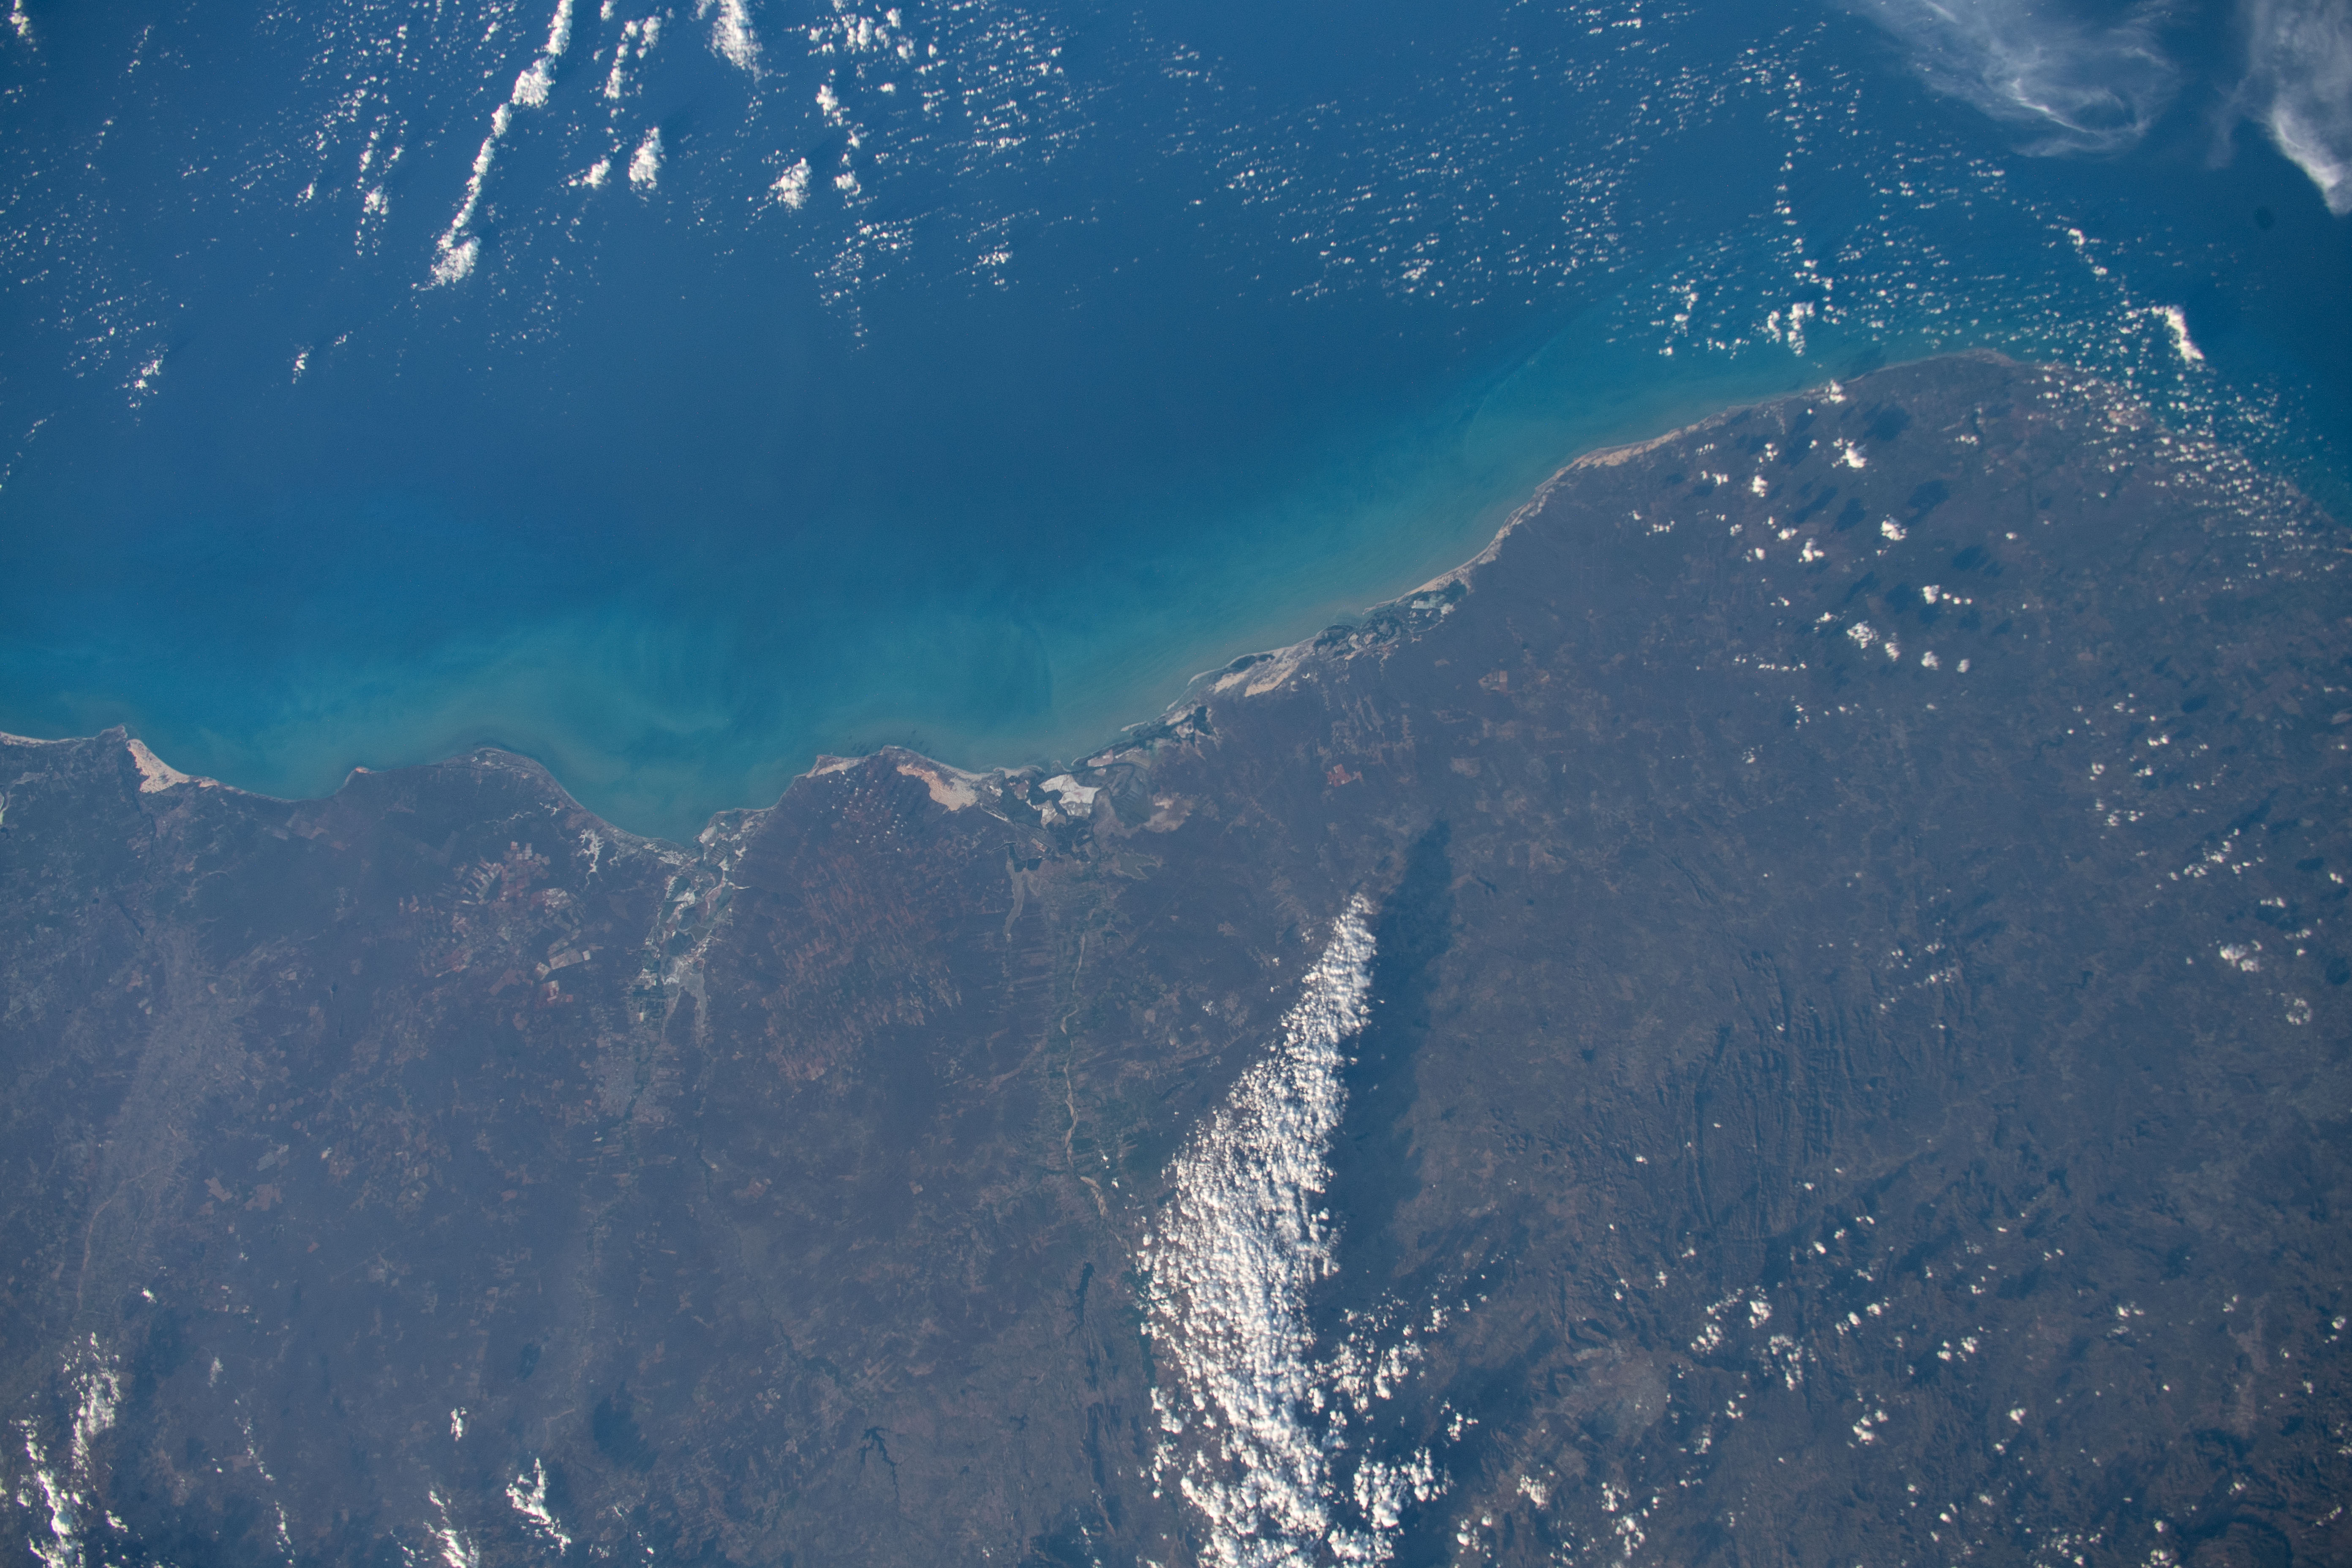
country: BRAZIL
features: MOSSORO, STATE OF RIO GRANDE DP NORTE
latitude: -5.0
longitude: -36.5
